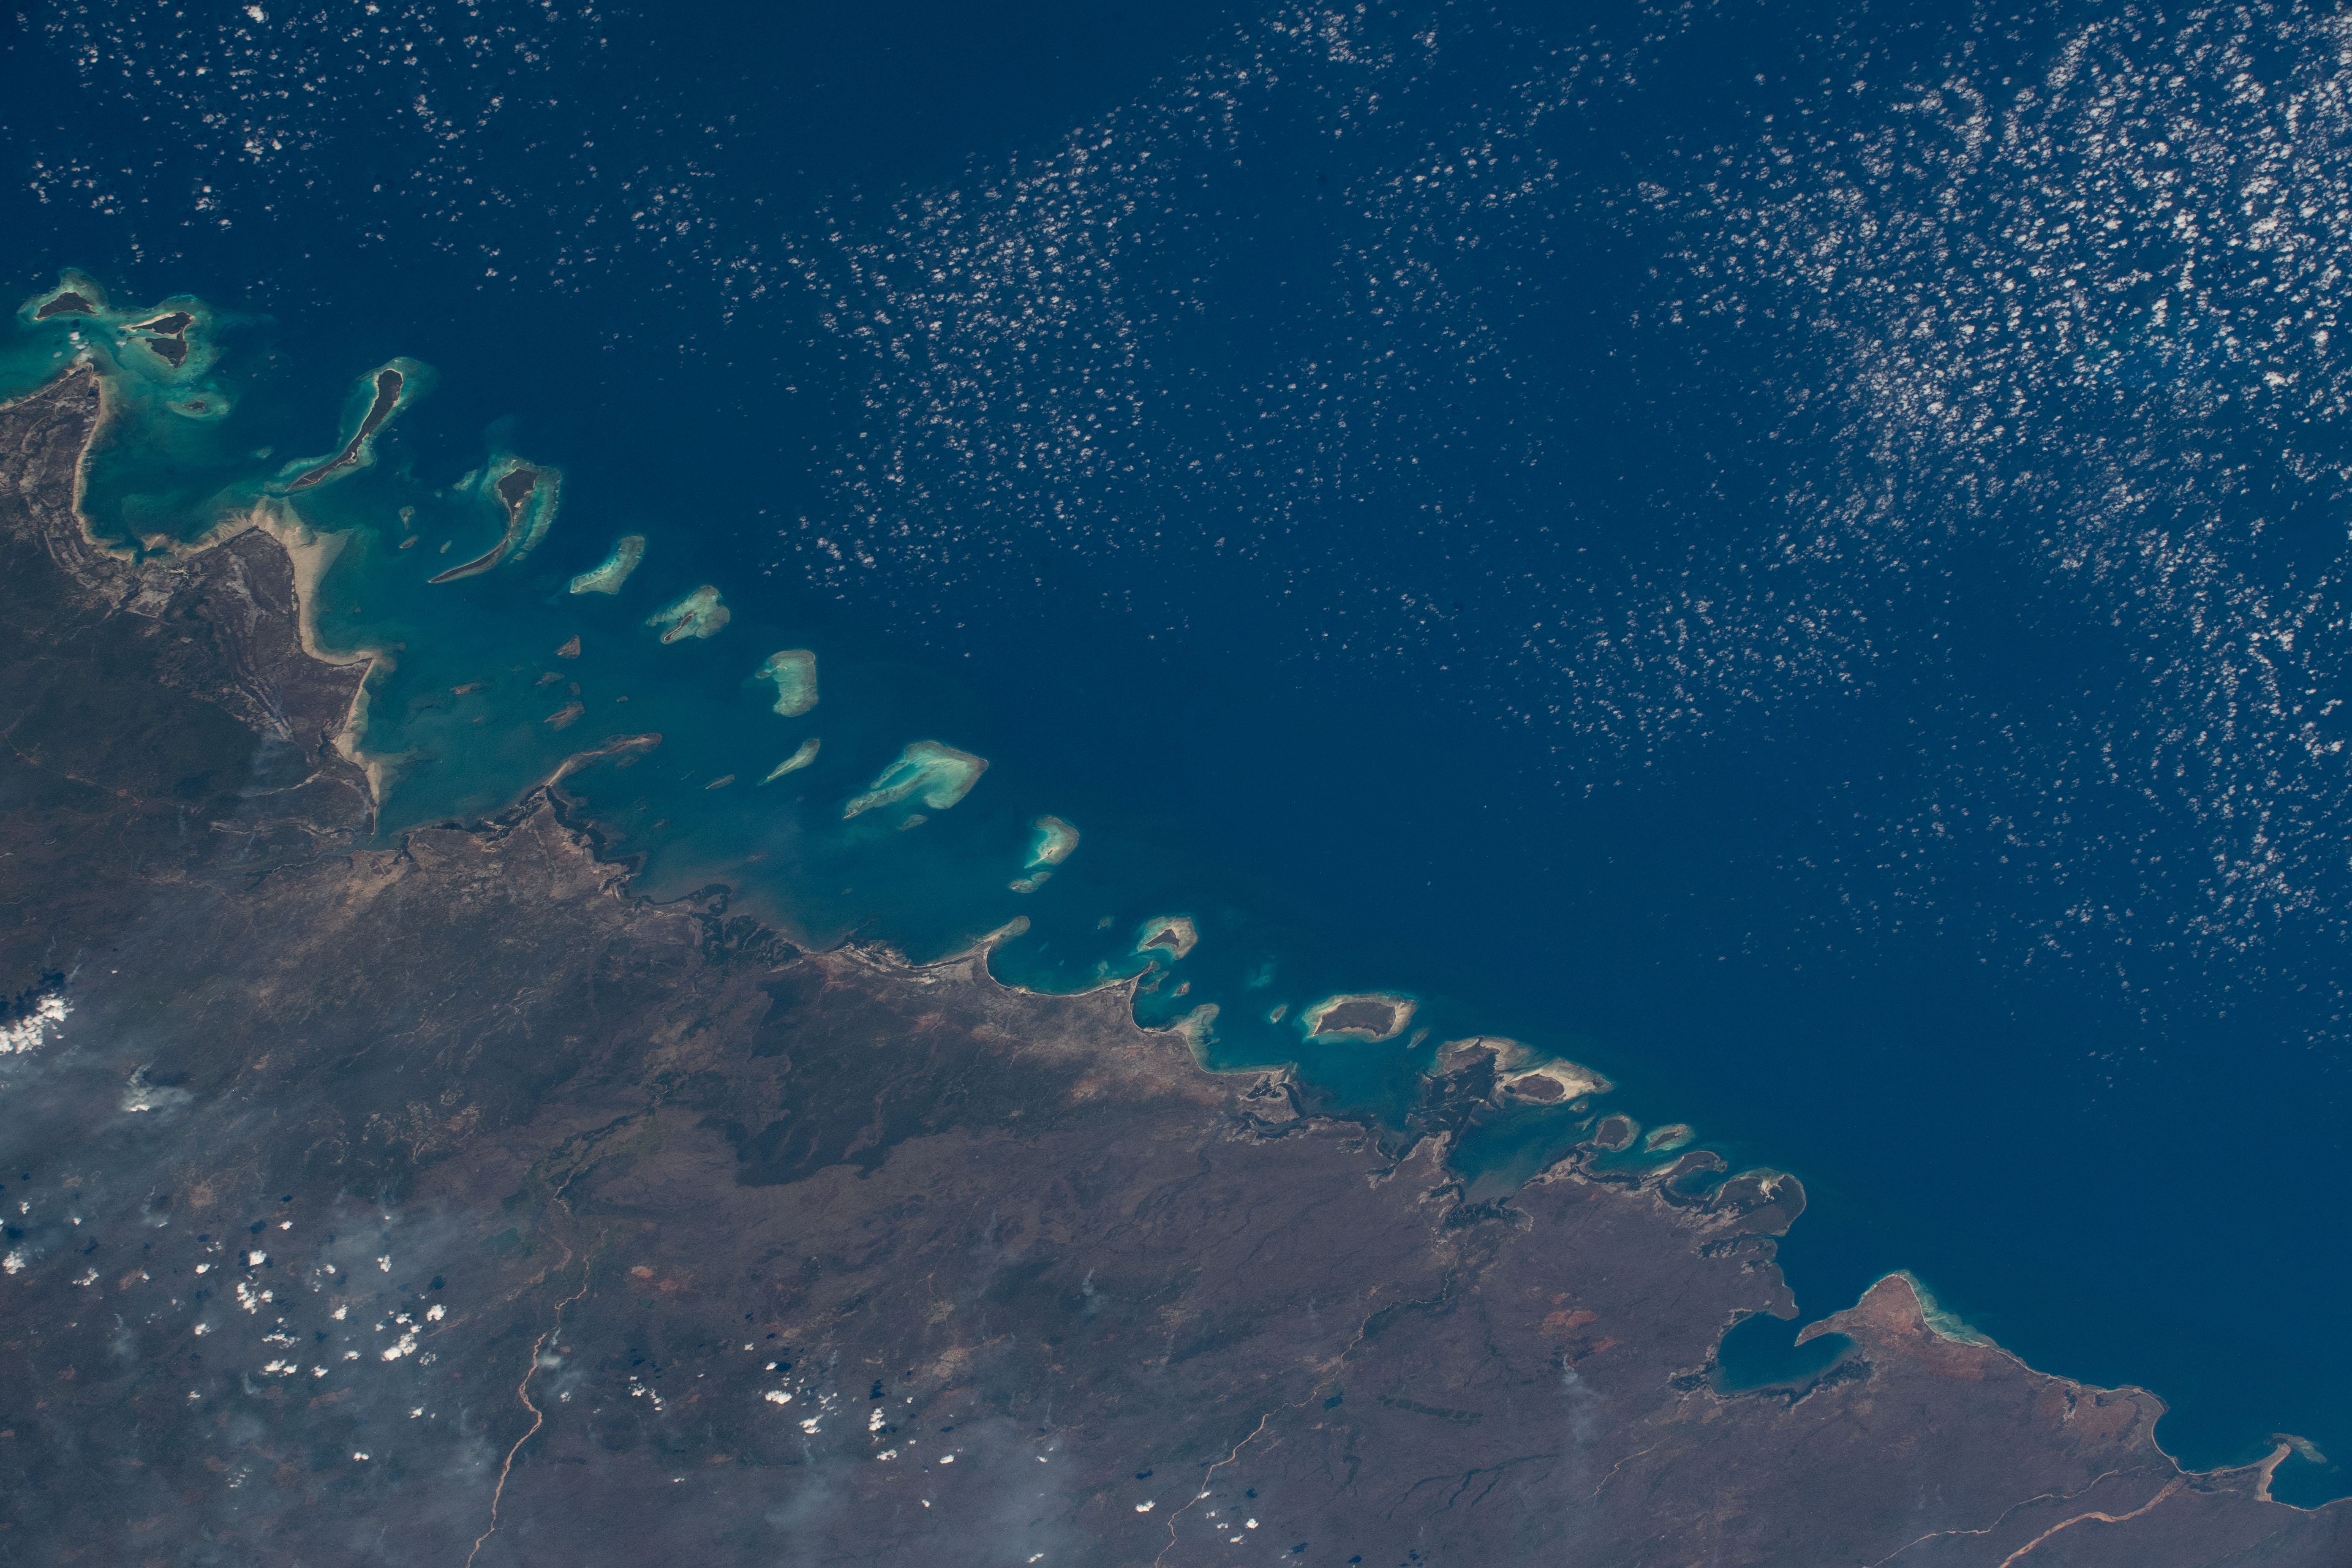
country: MOZAMBIQUE
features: LURIO RIVER, PEMBA, QUIRIMBAS NATIONAL PARK
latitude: -12.0
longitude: 40.8
